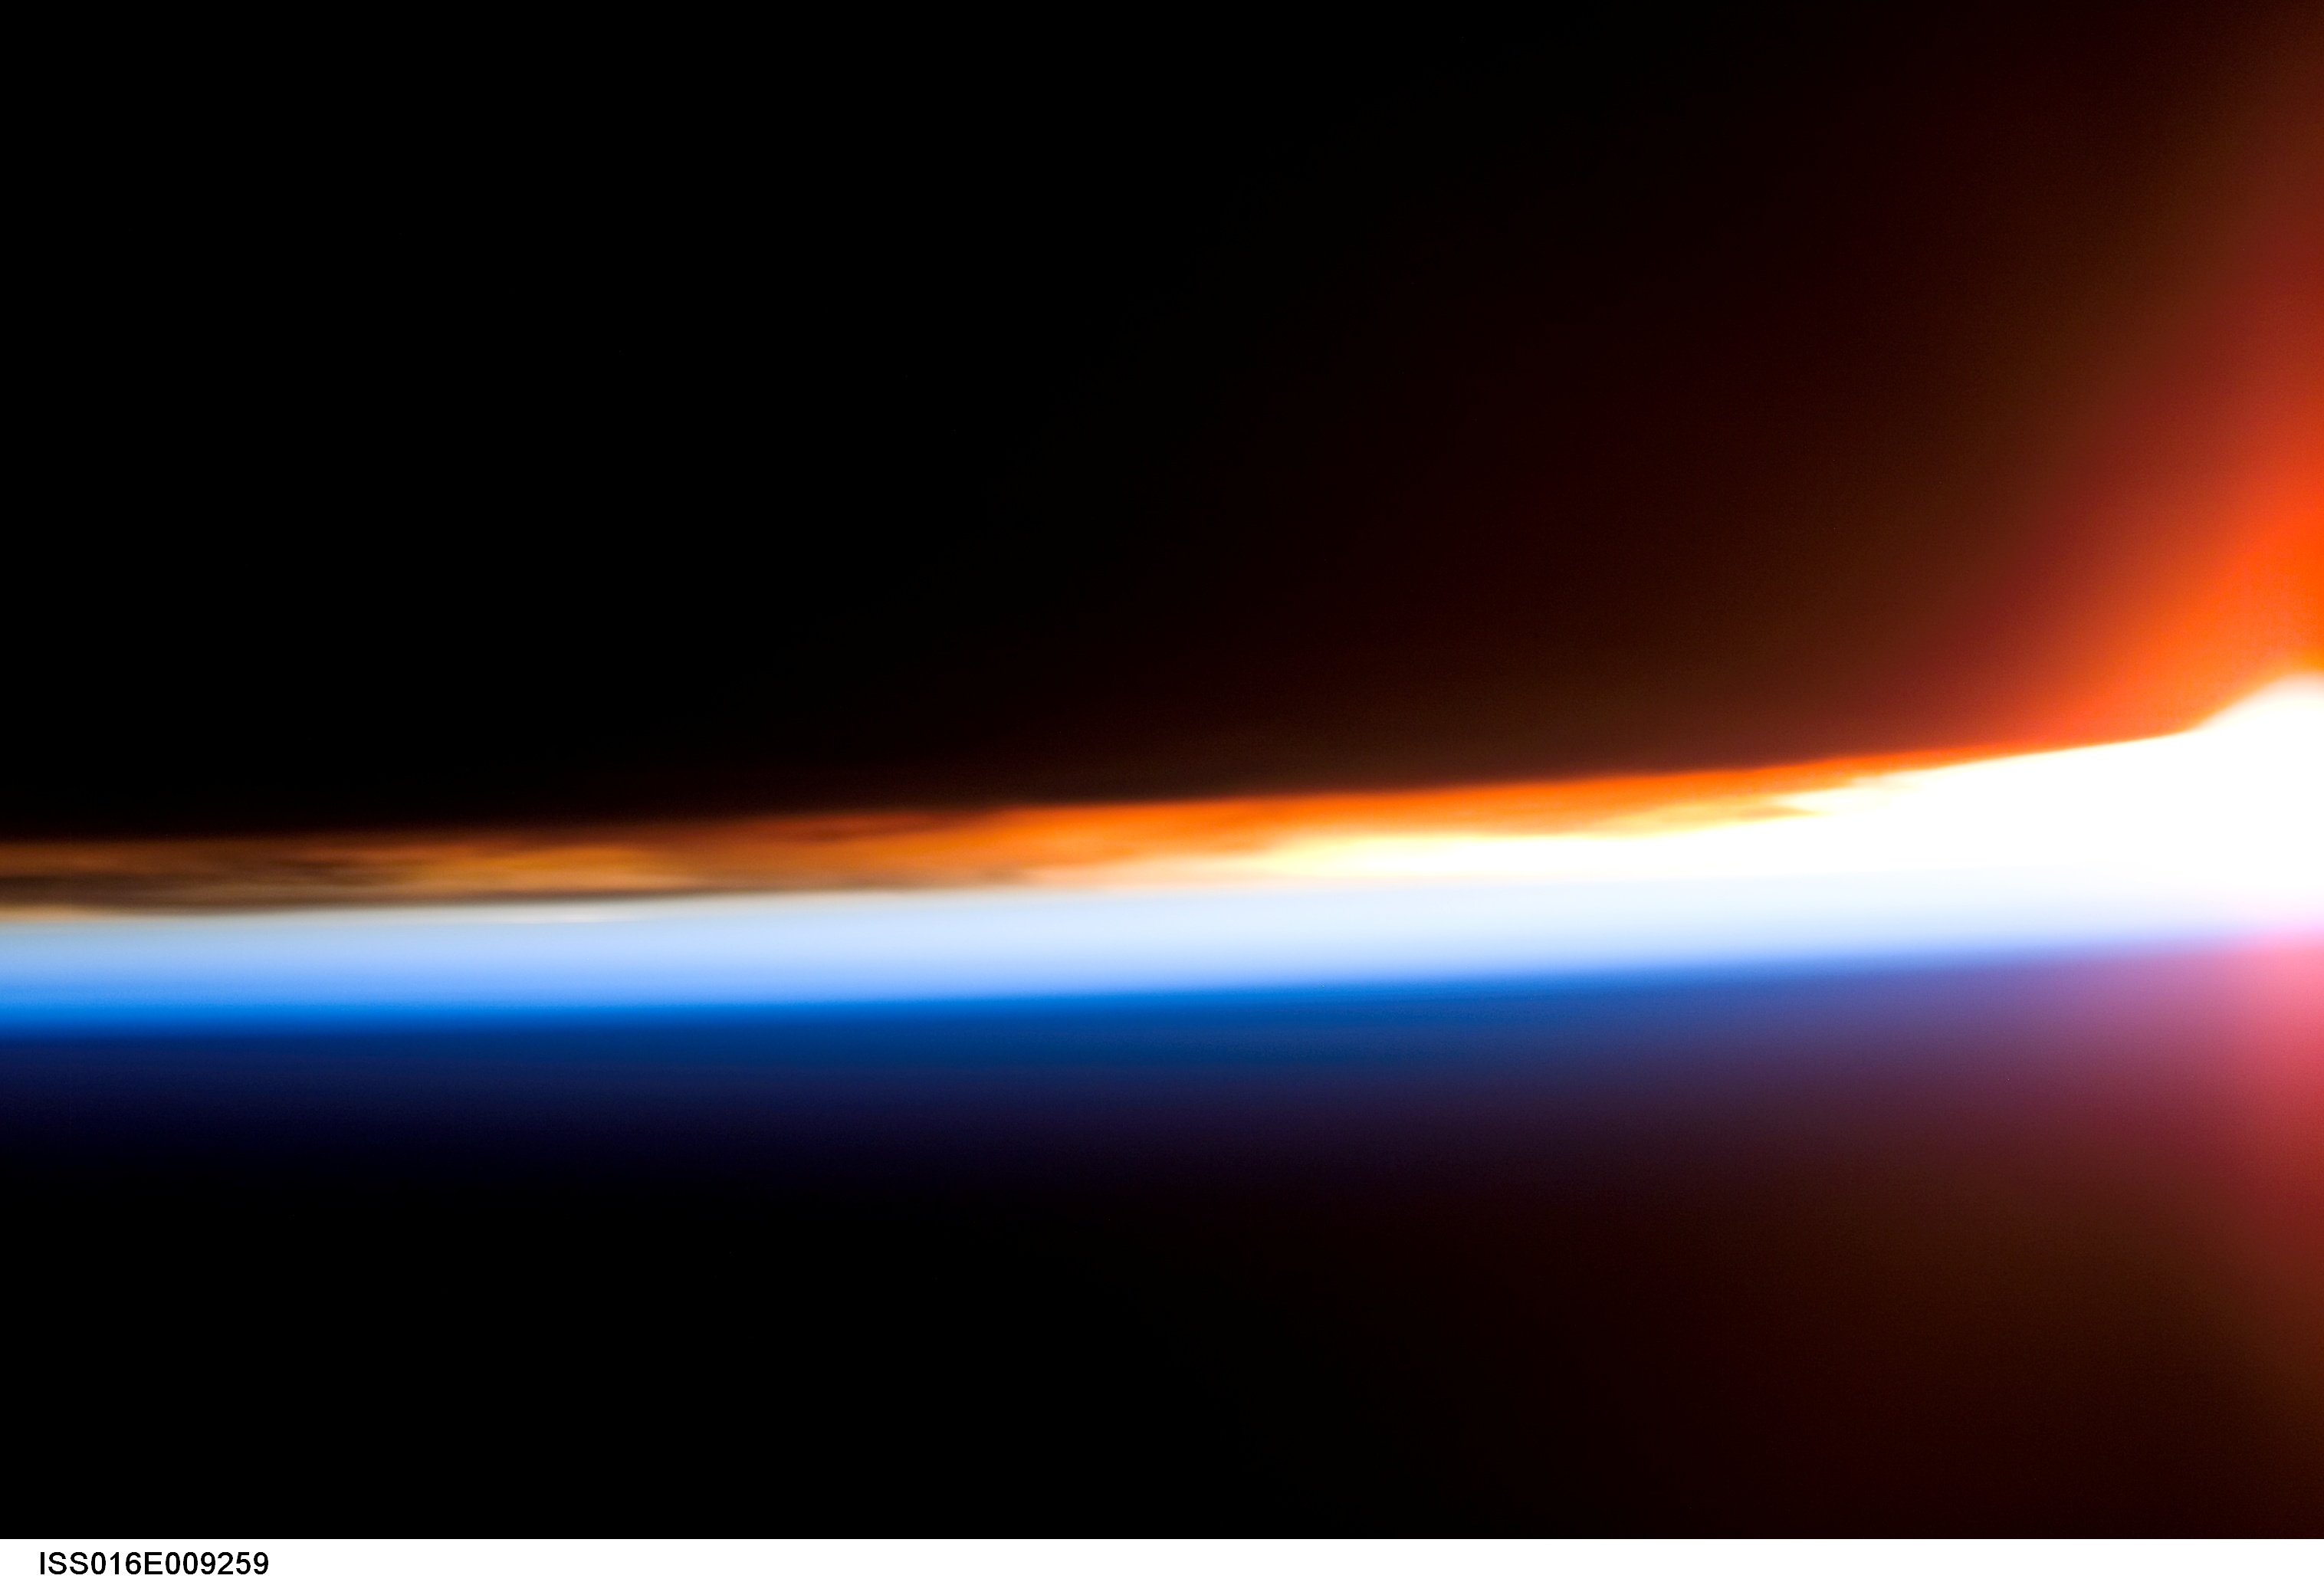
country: SOUTH AMERICA
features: PAN-ATMOSPHERIC LIMB, SUNRISE
